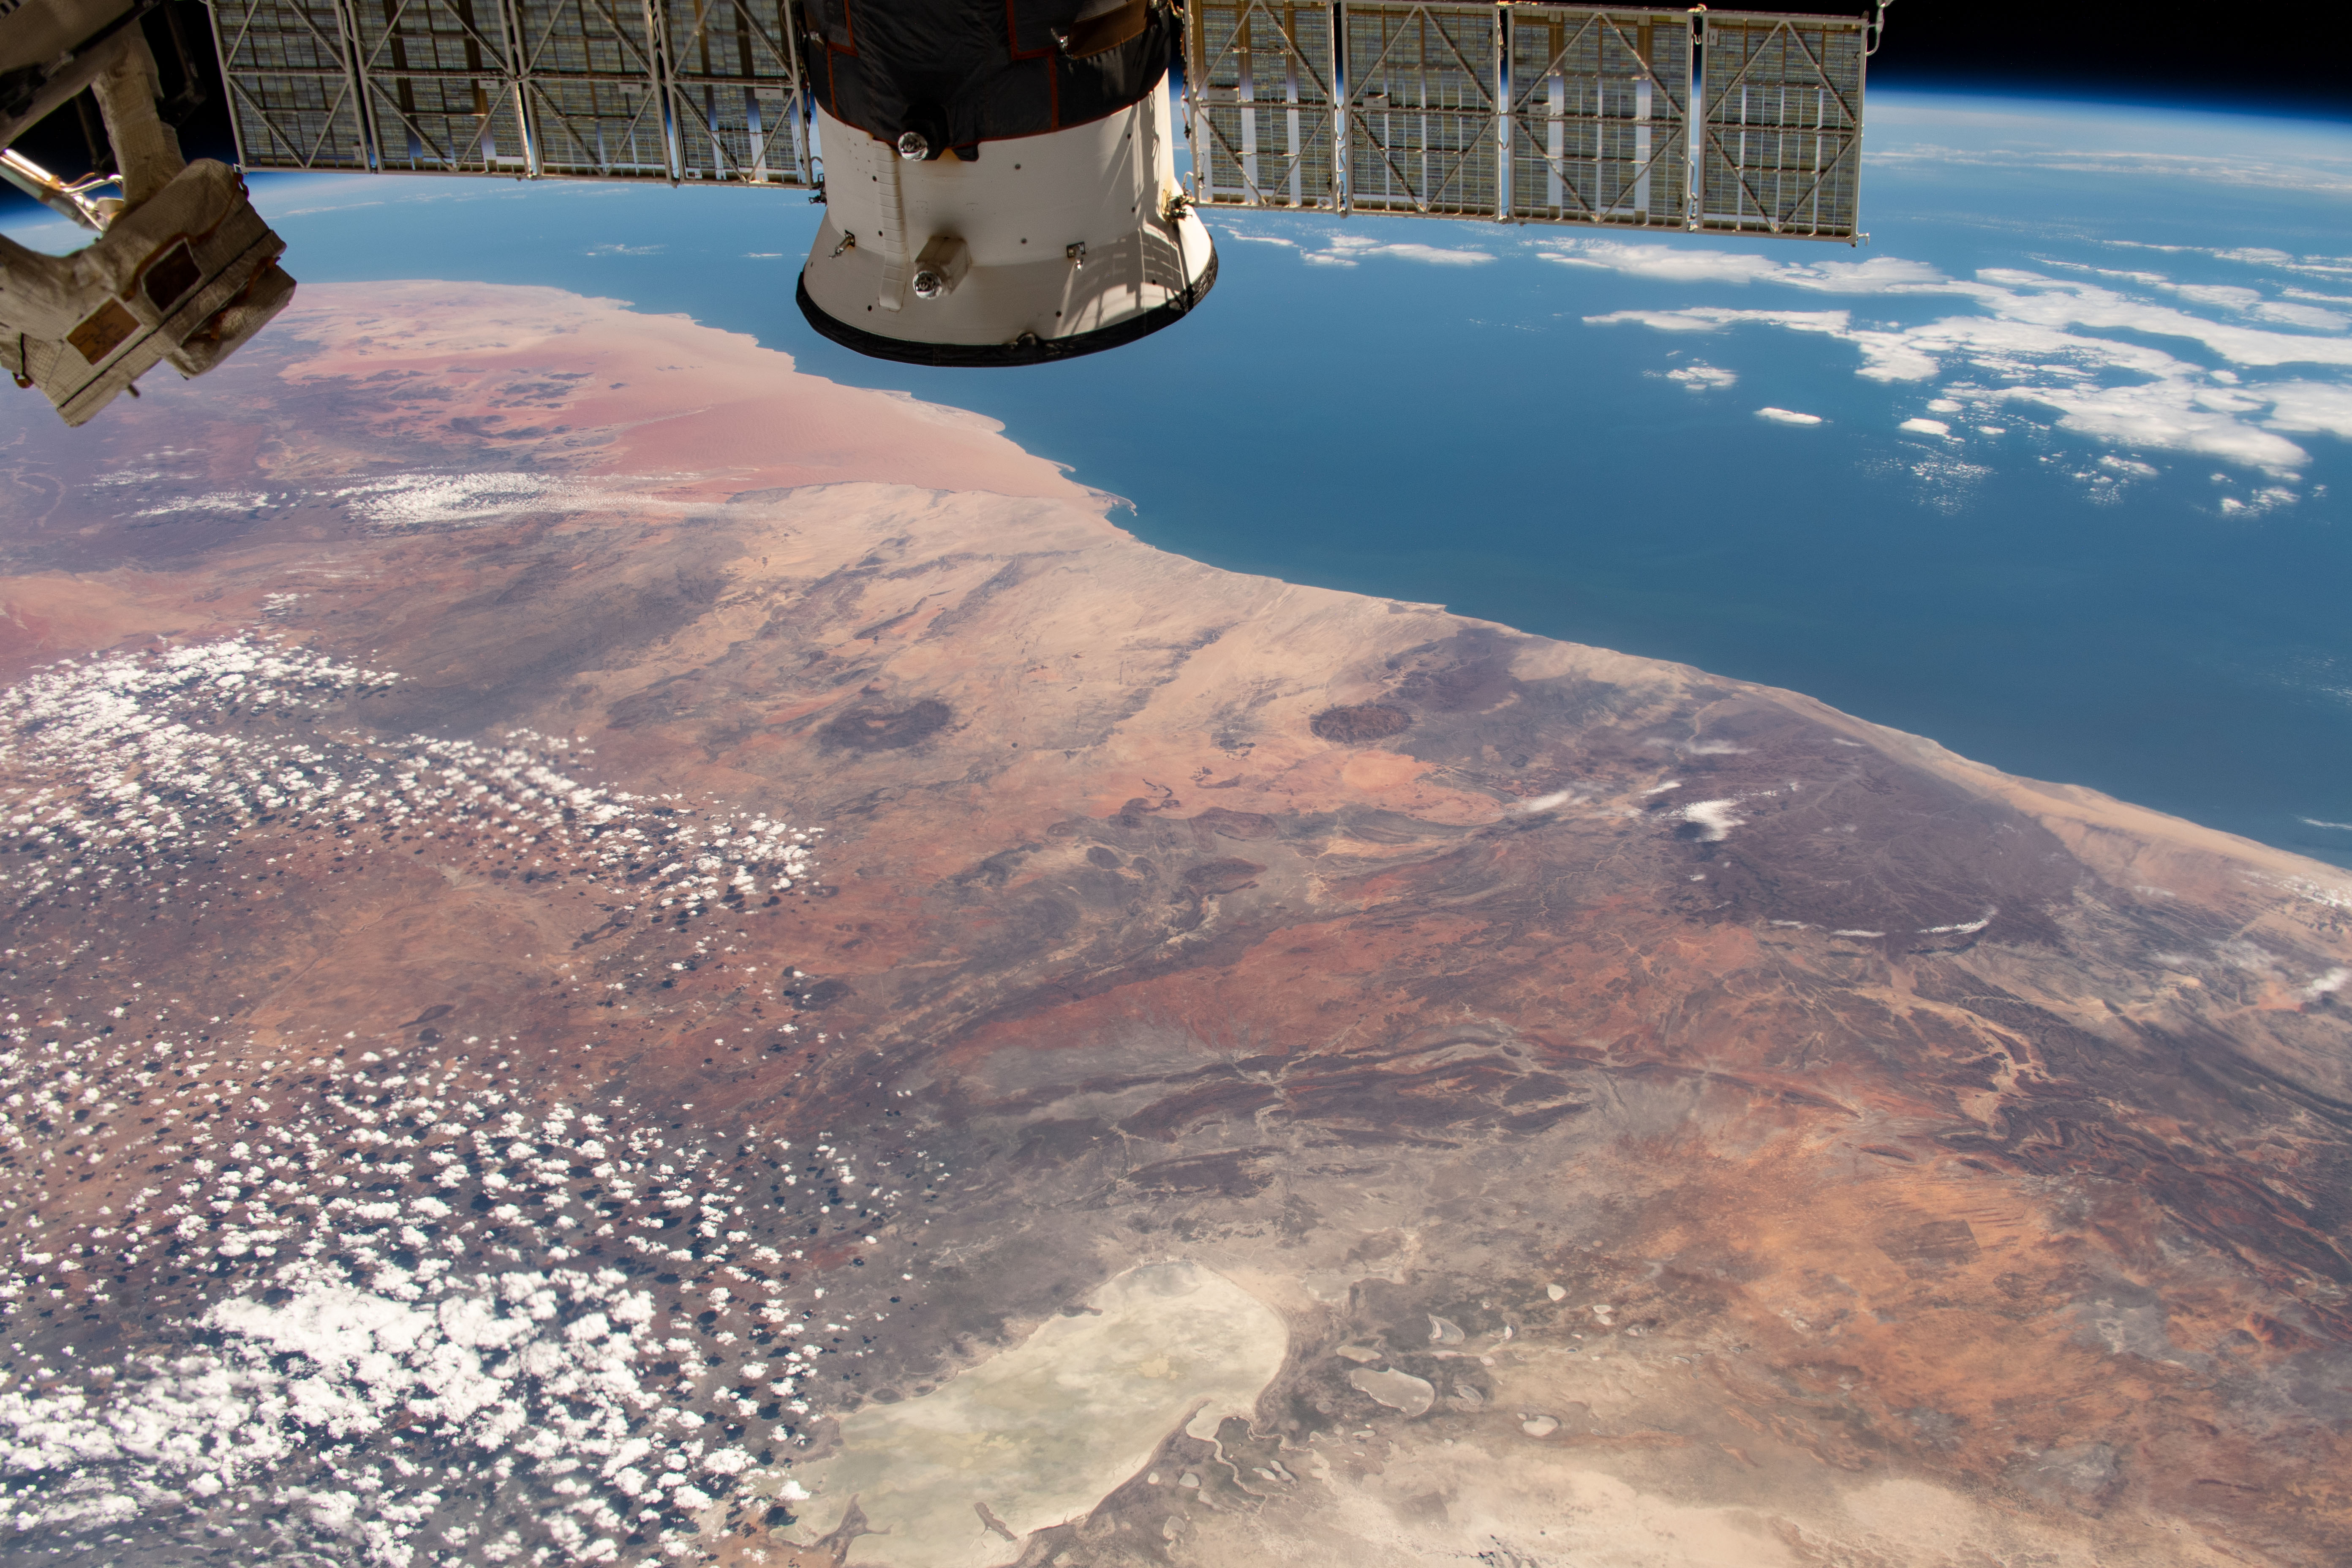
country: NAMIBIA
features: ETHOSA PAN DESERT, ETOSHA NATIONAL PARK, NAMIB DESERT
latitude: -21.0
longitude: 15.0
